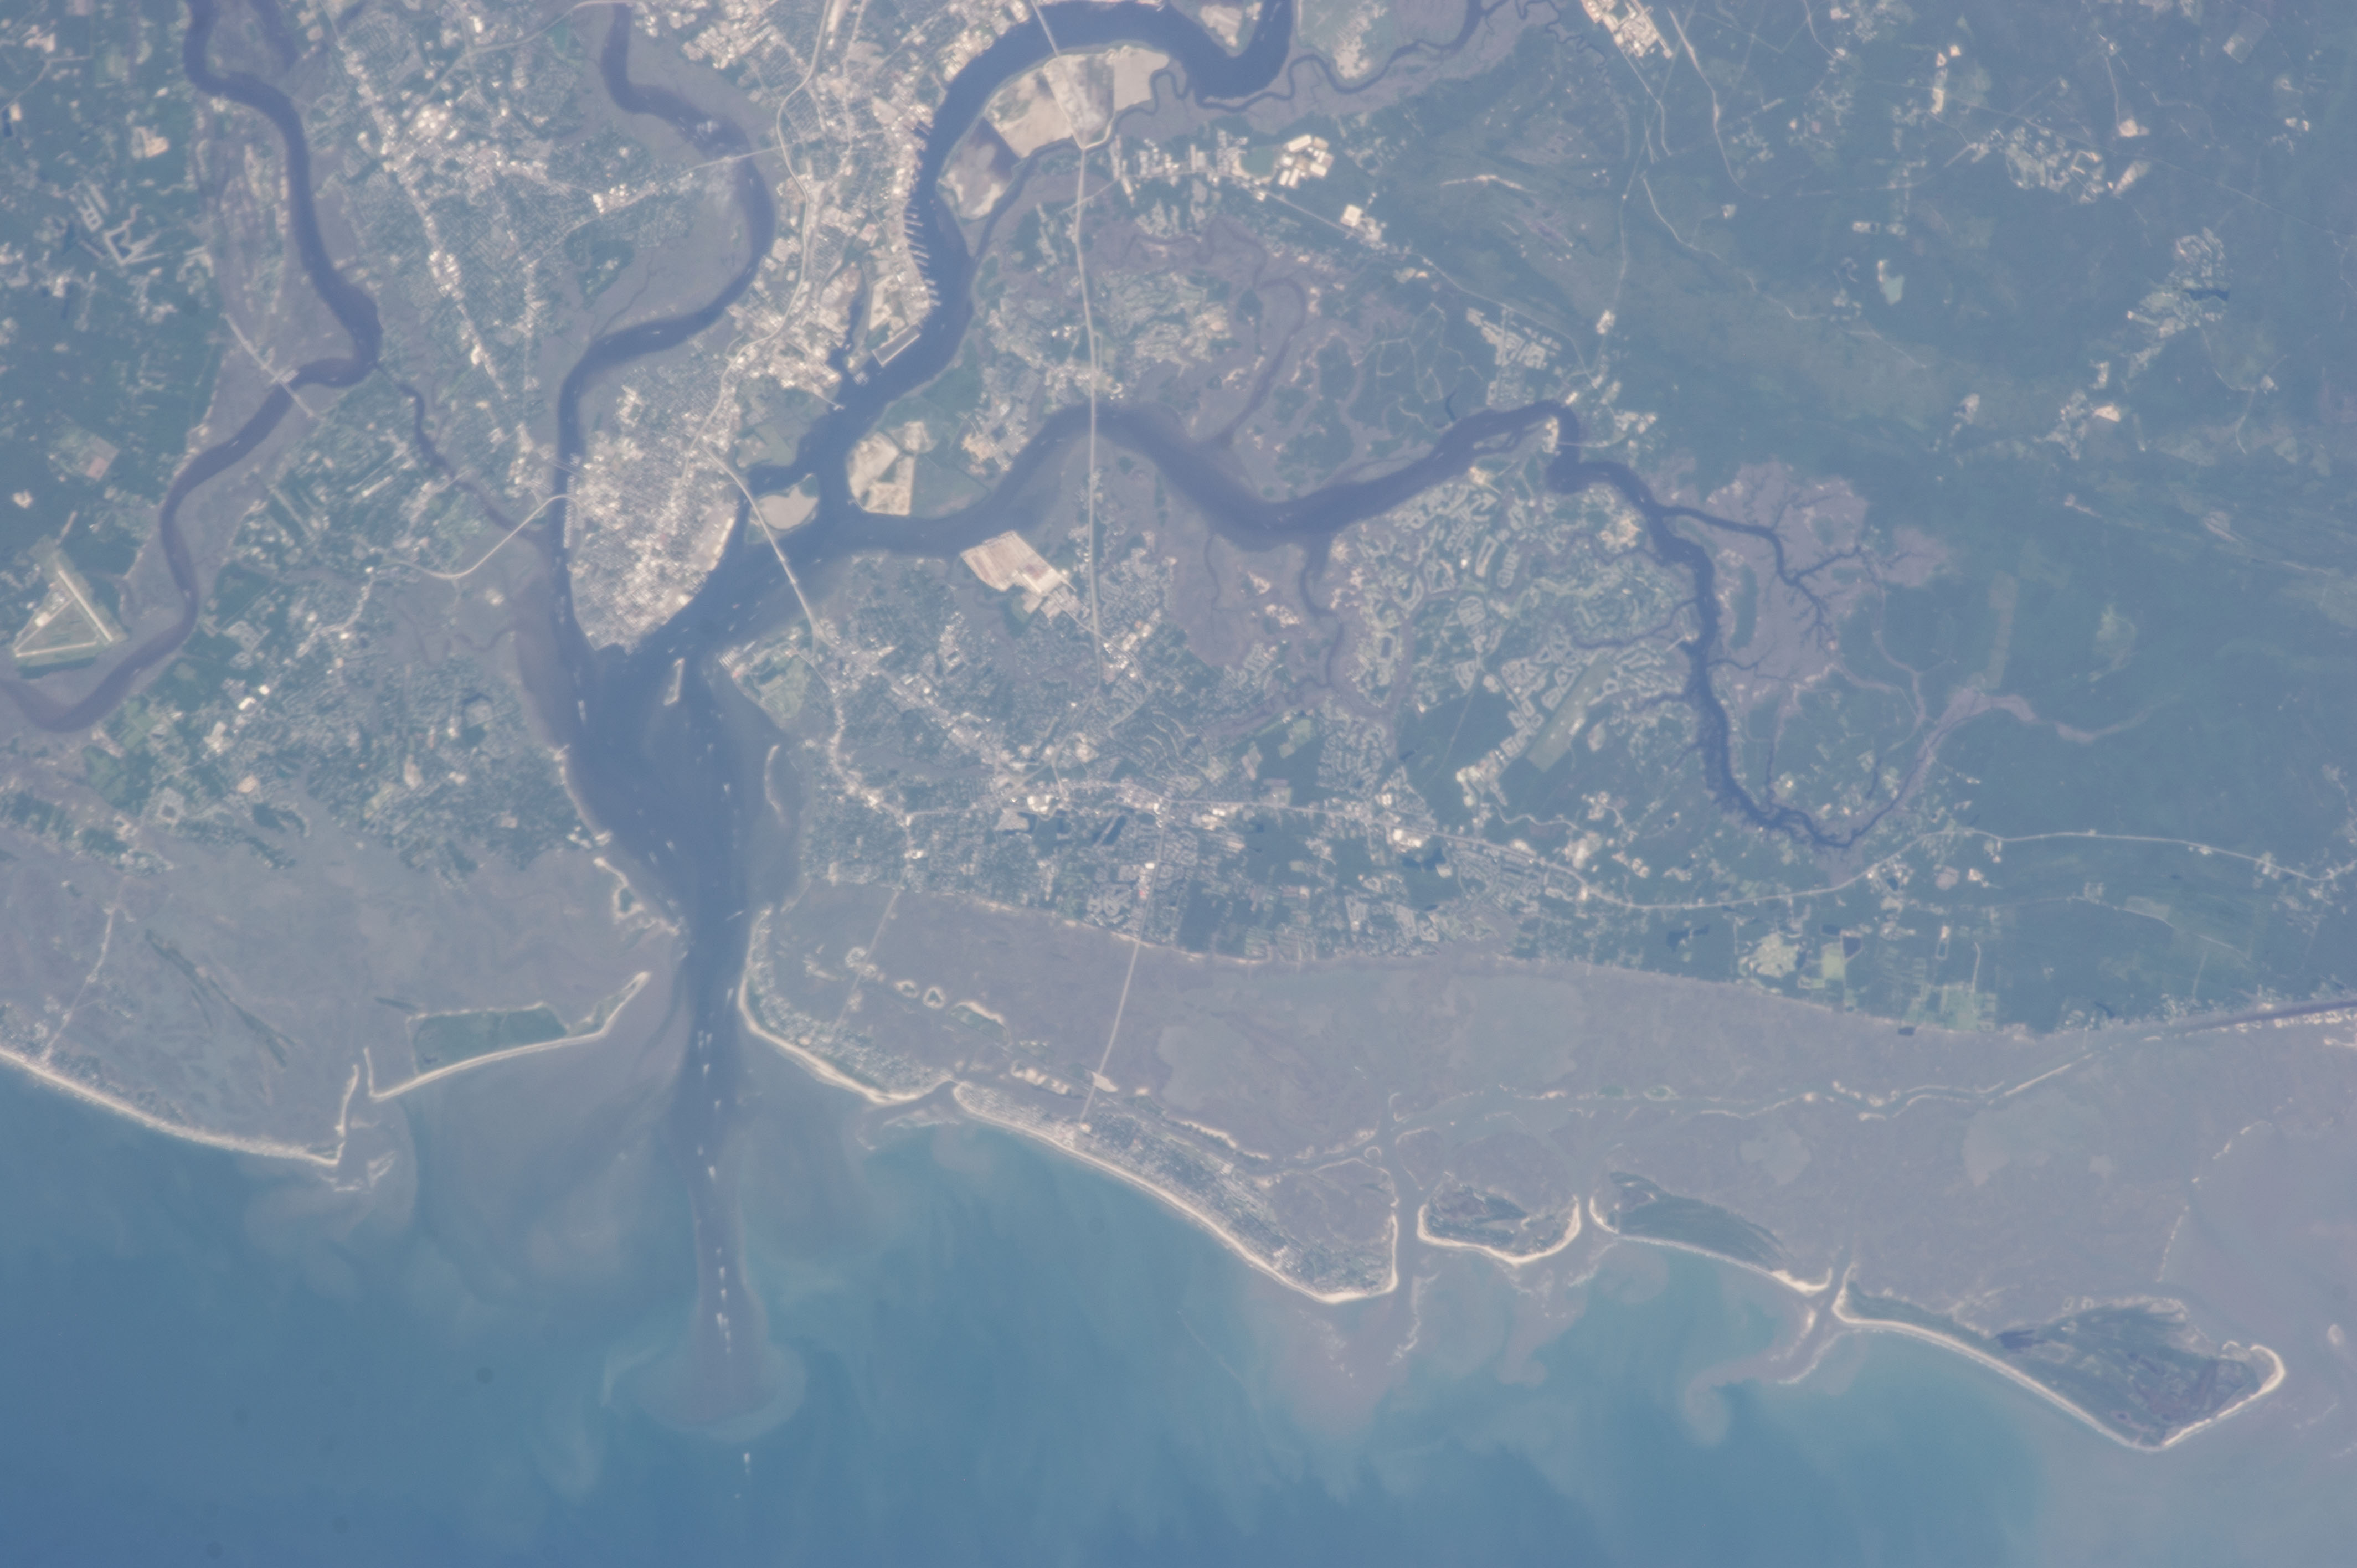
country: USA-SOUTH CAROLINA
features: CHARLESTON, HARBOR, SED., SULLIVANS I., ISLE OF PALMS, WETLANDS, RIVERS
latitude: 32.8
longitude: -79.8
